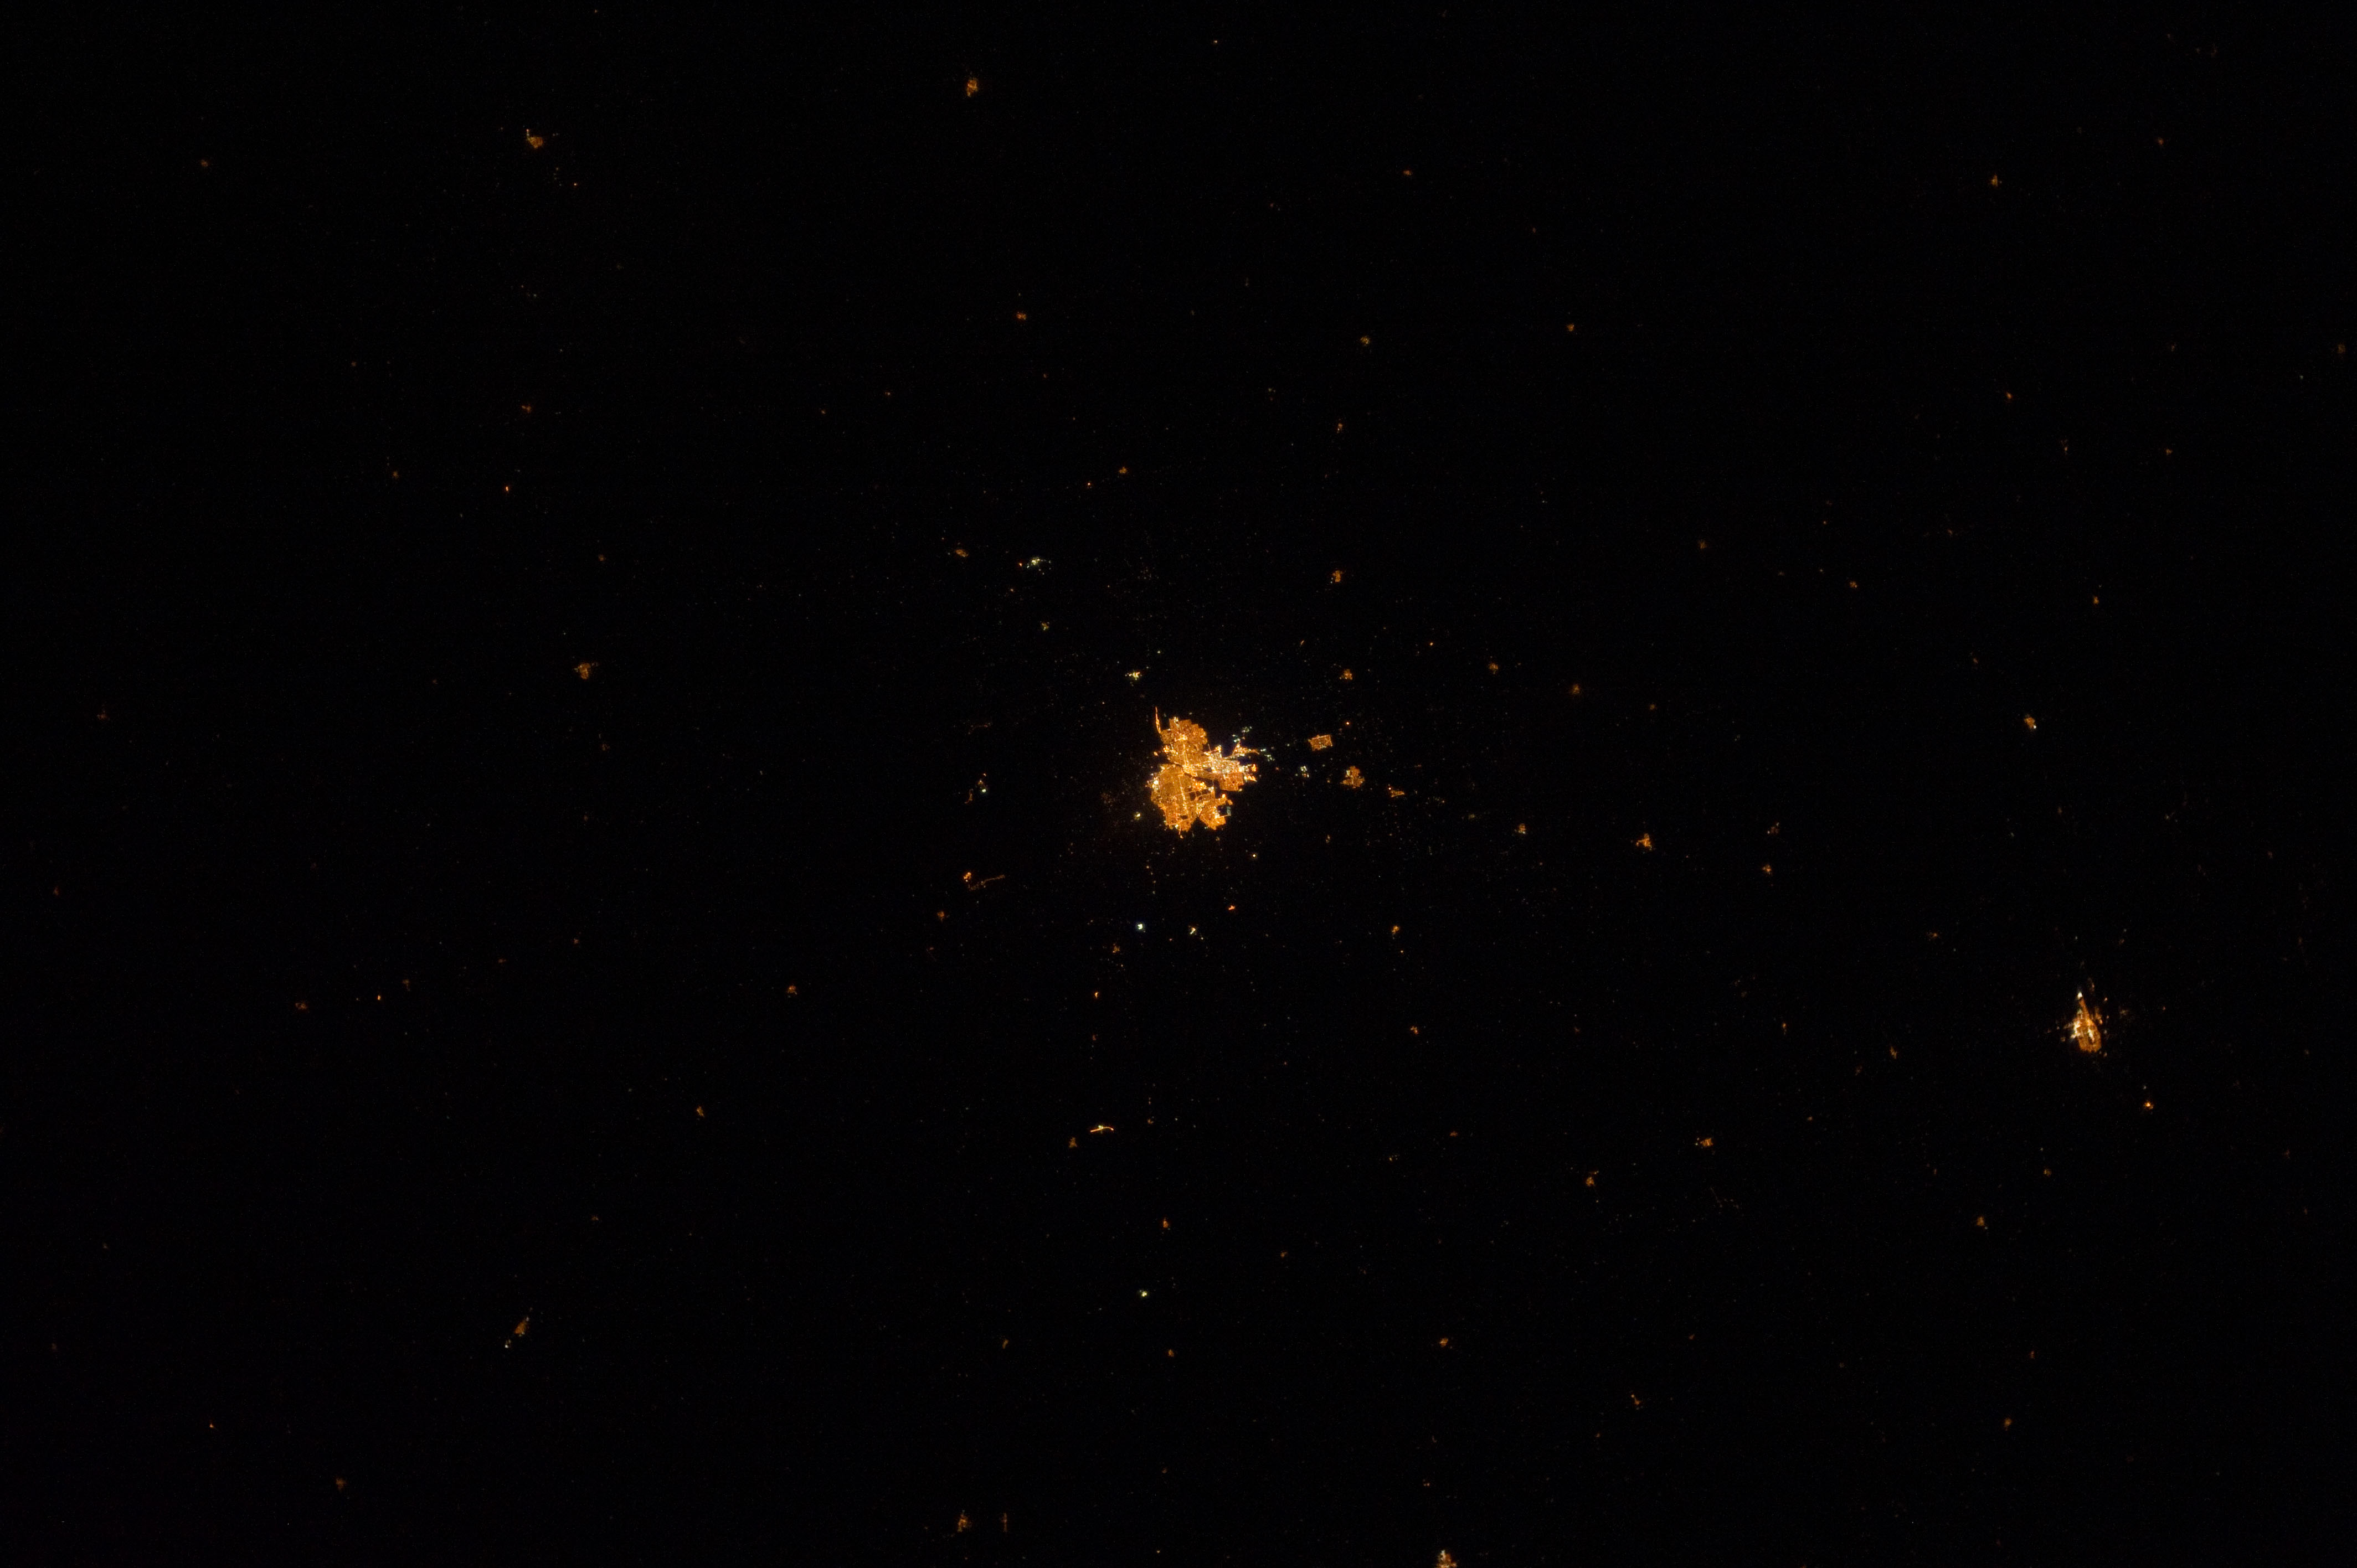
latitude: 52.1
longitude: -106.7
